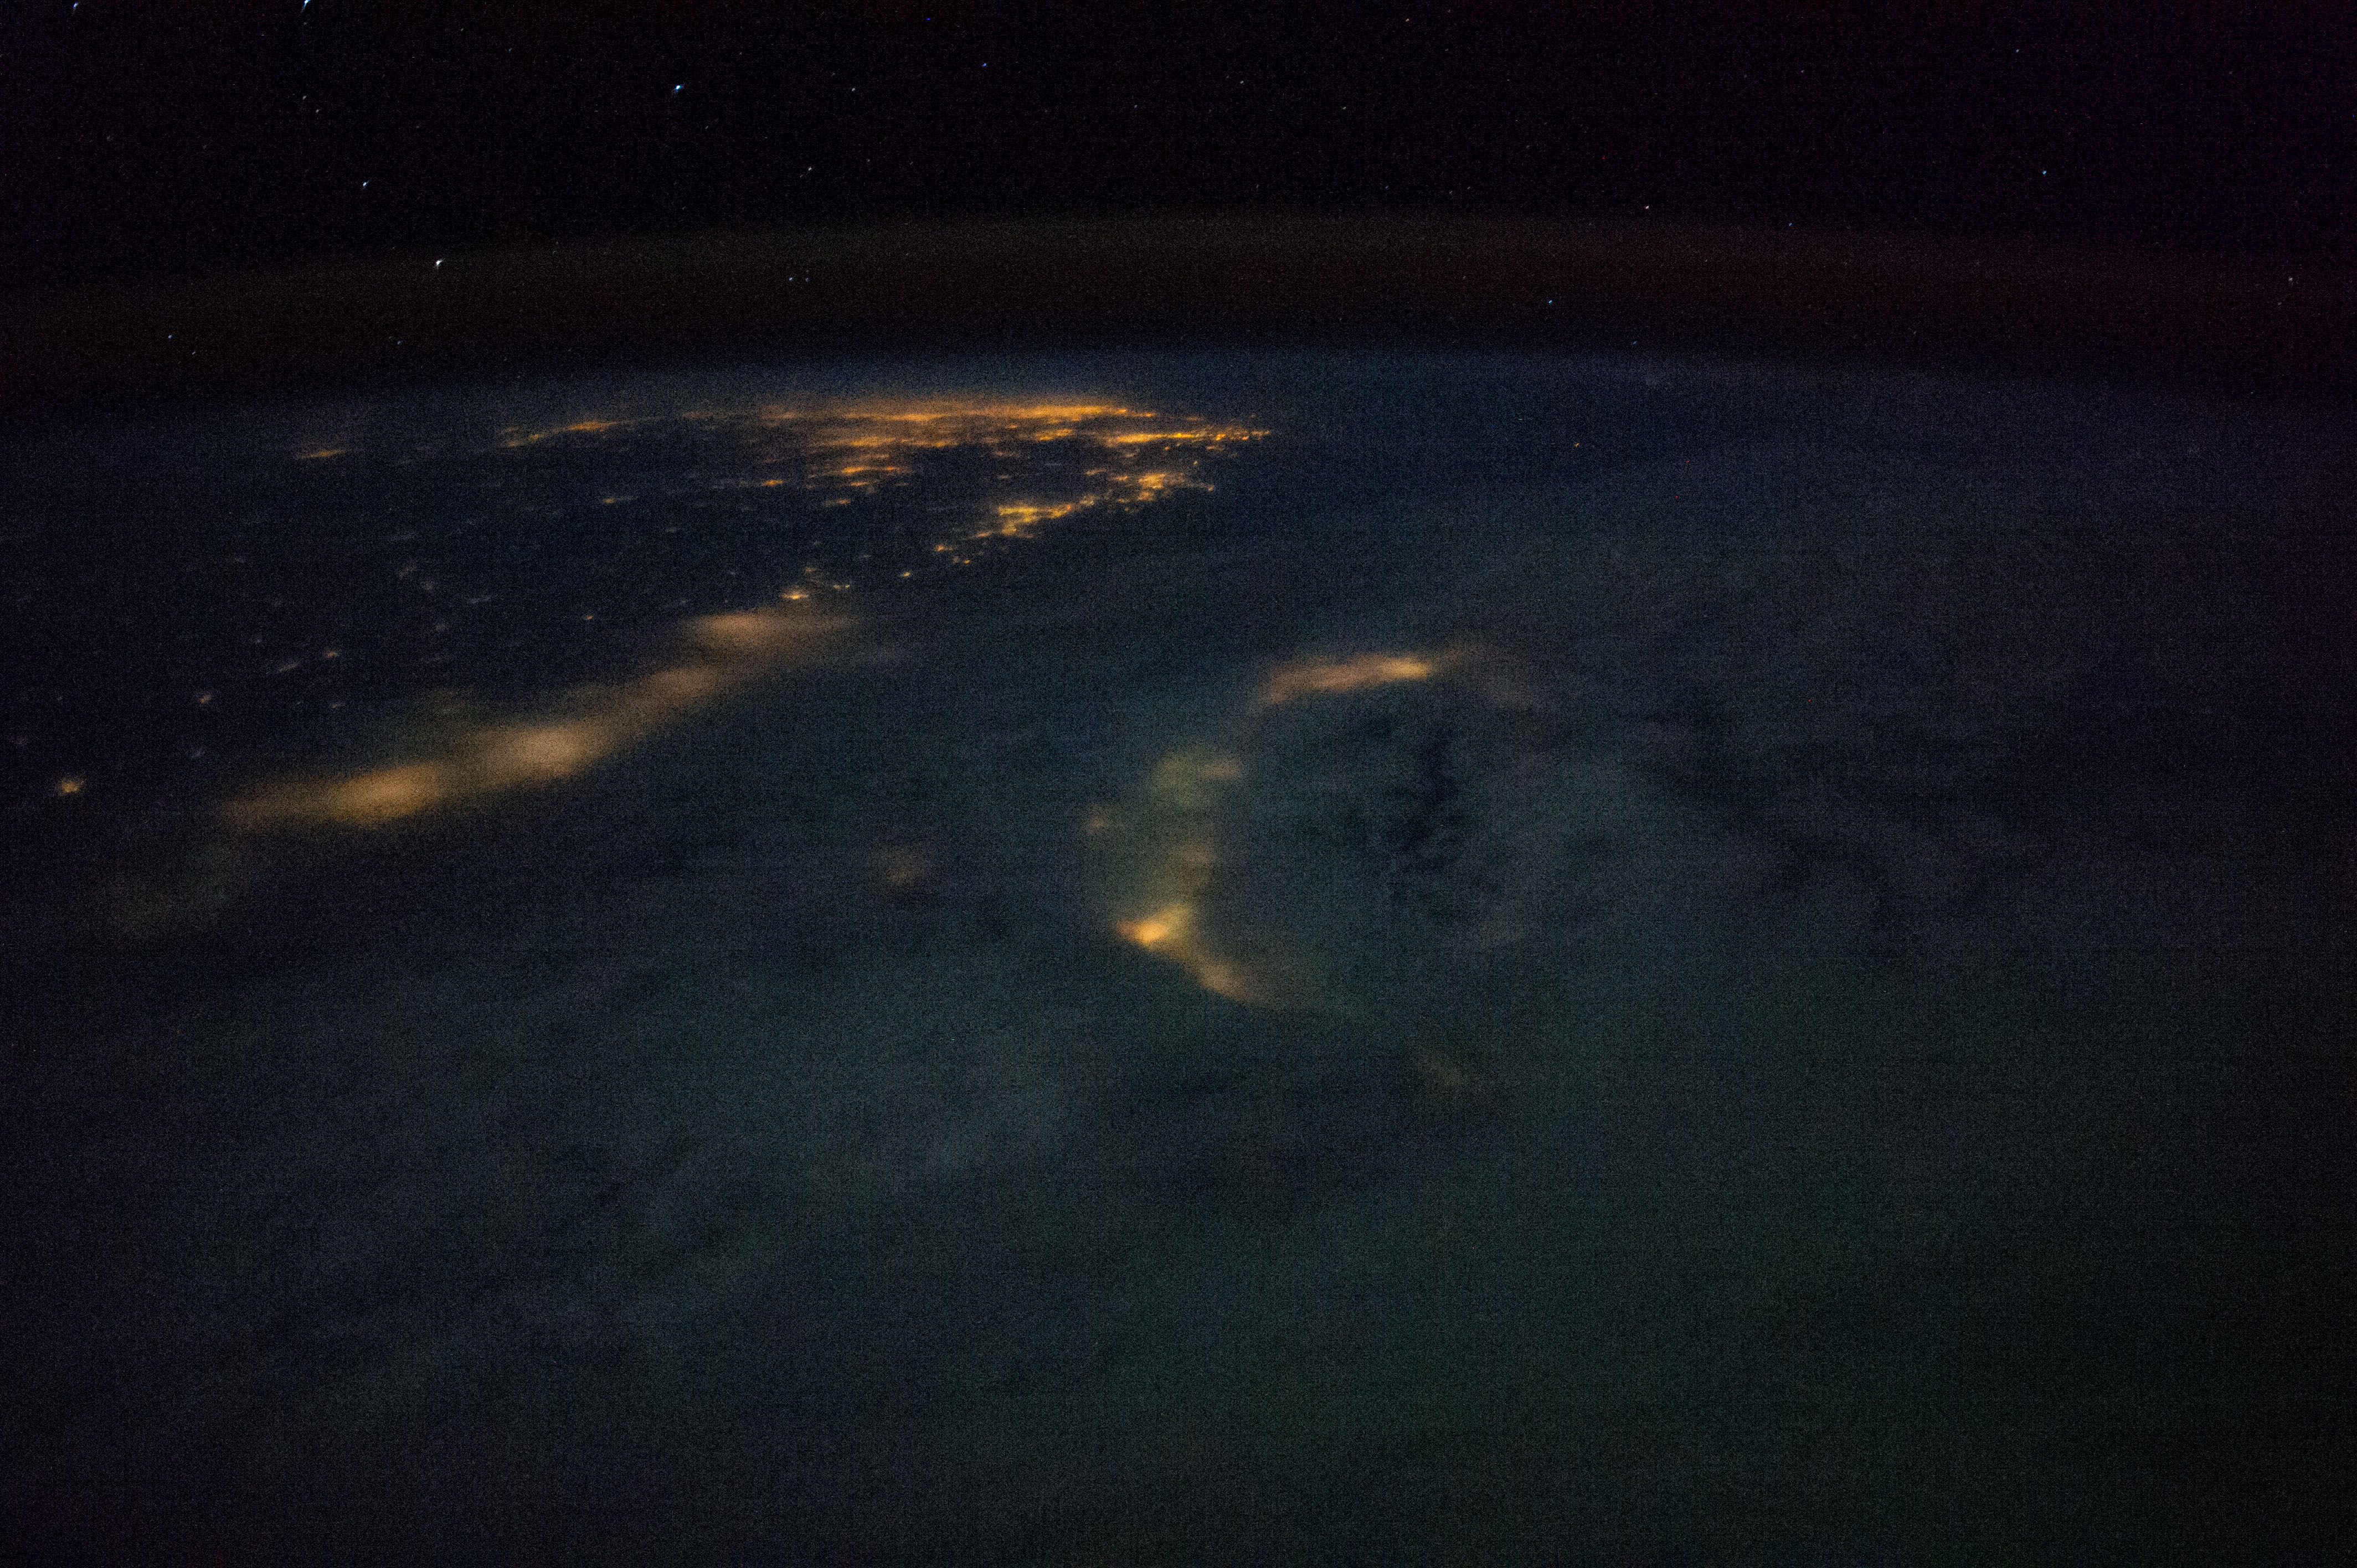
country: TAIWAN
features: TAIWAN ISLAND, NIGHT, EARTH LIMB, DARK EARTHOBS, MAINLAND CHINA
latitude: 24.3
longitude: 120.6
